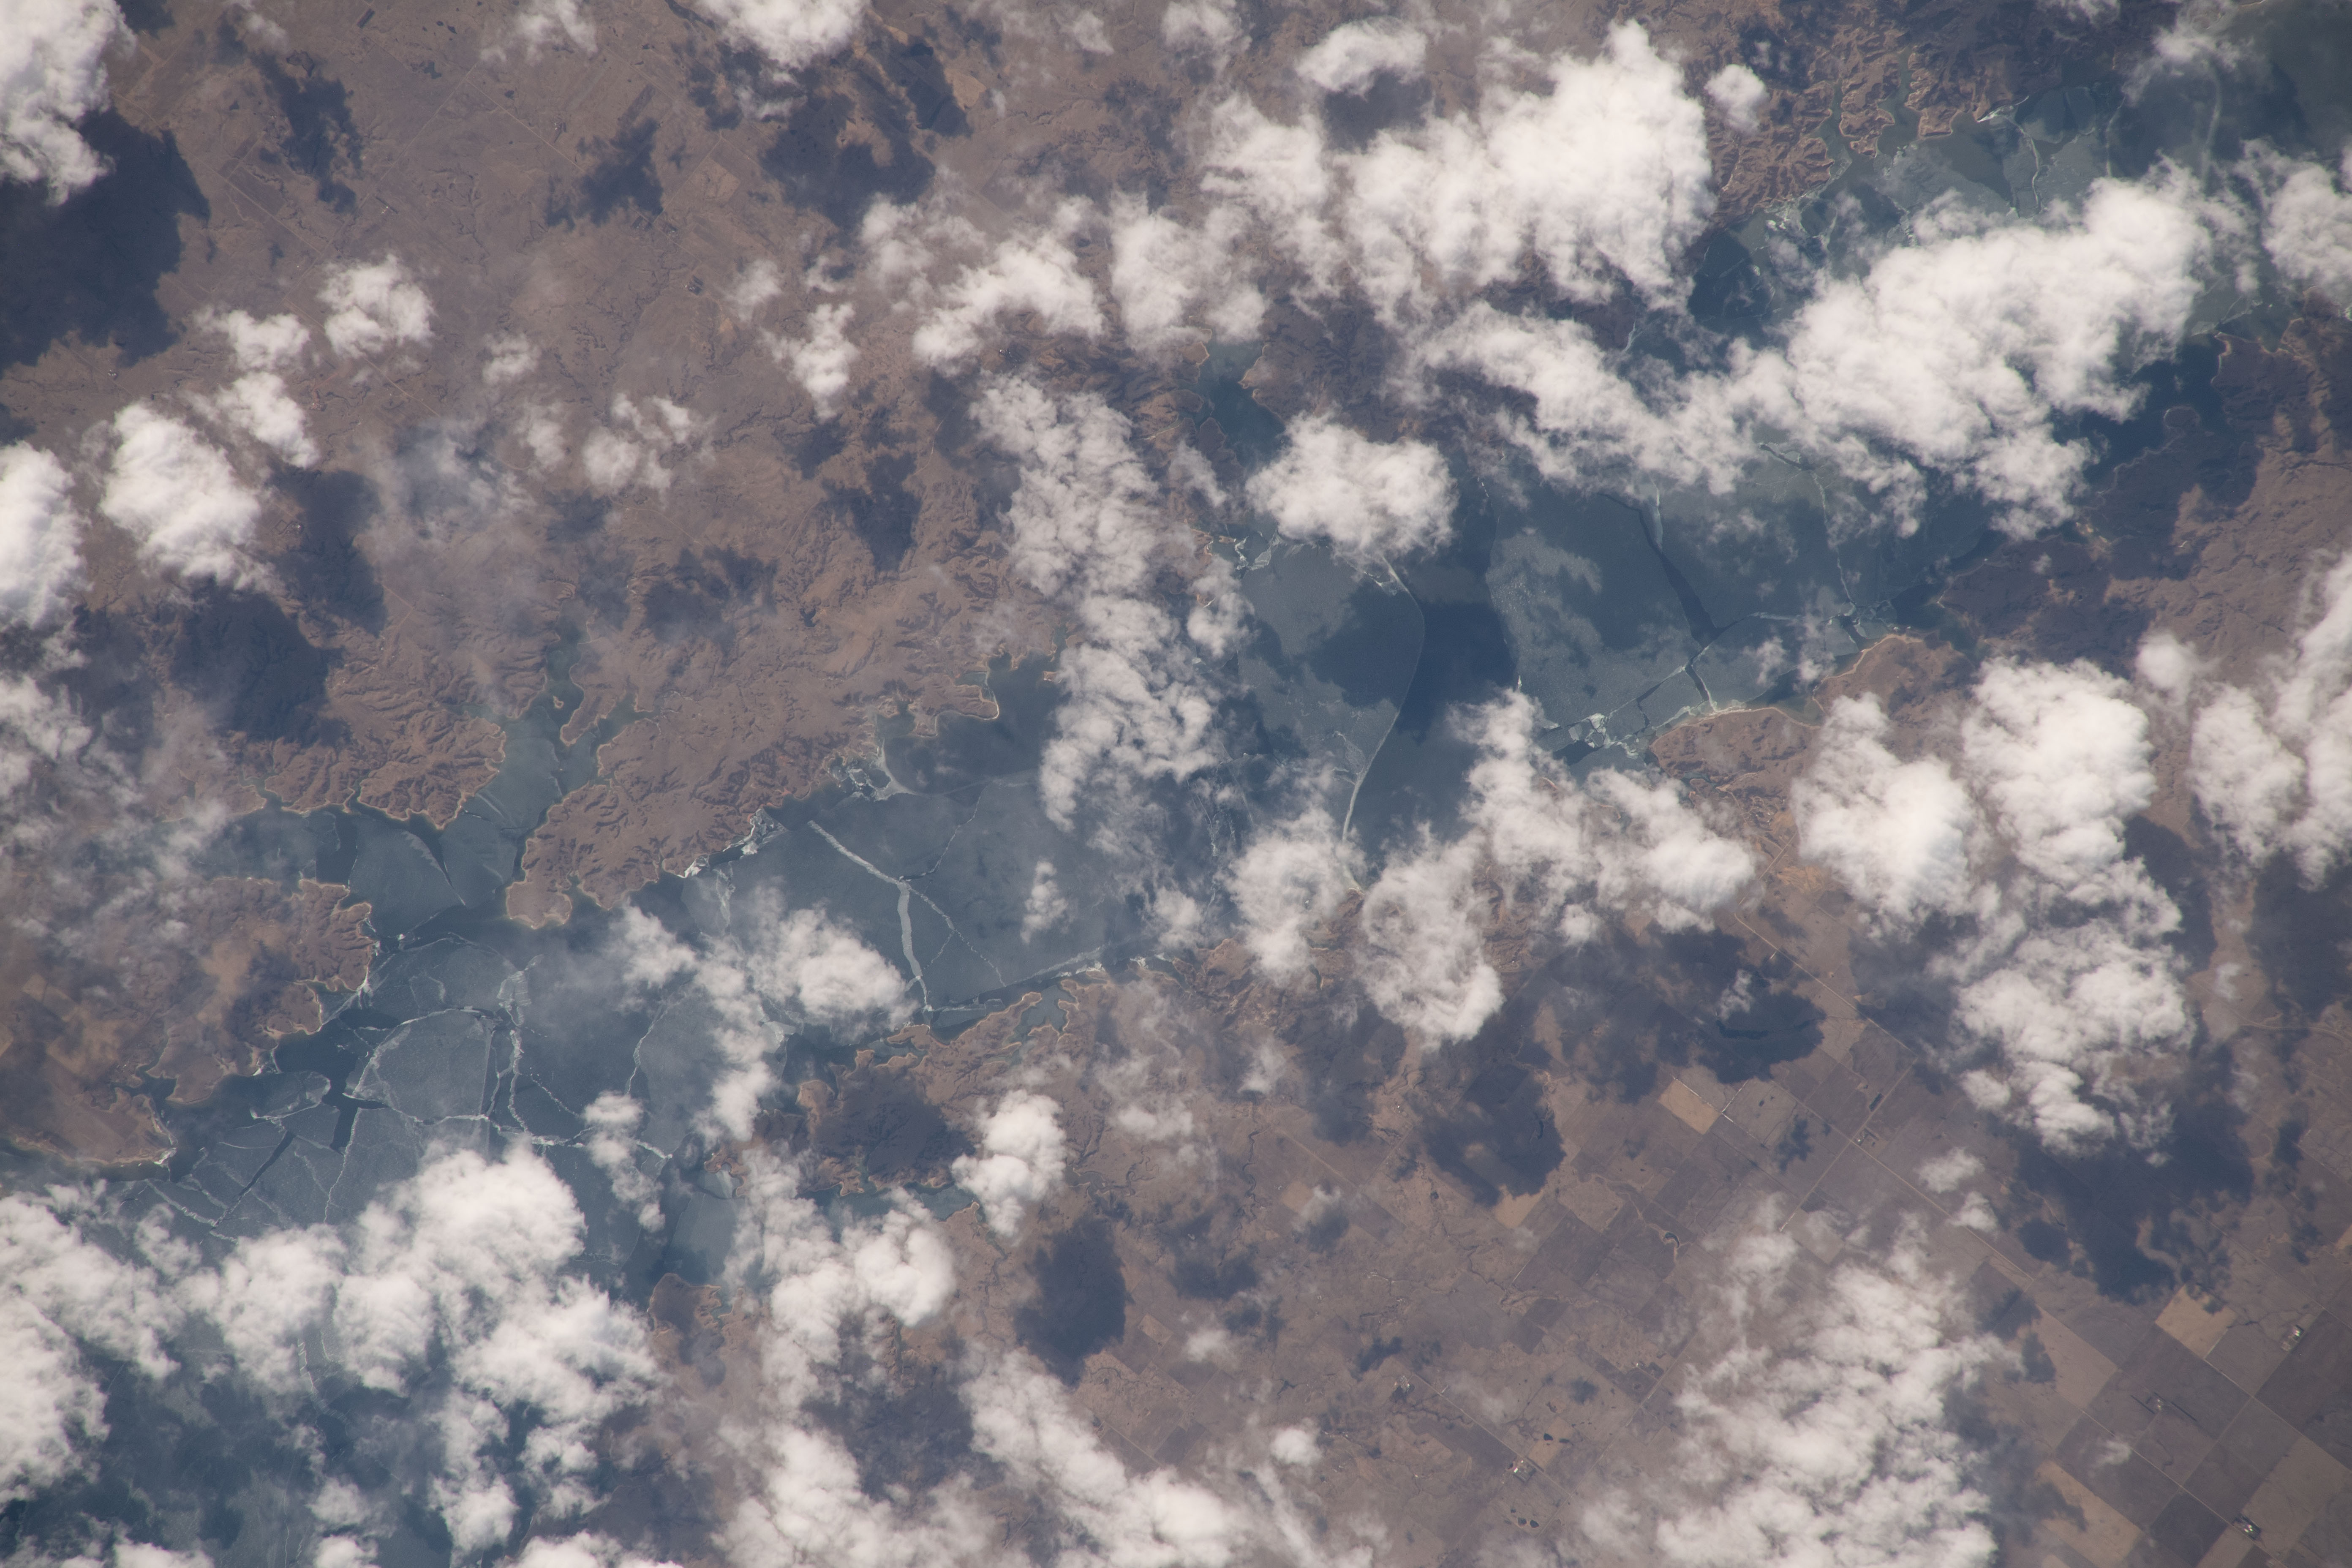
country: USA-NORTH DAKOTA
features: LAKE SAKAKAWEA, AGRICULTURE
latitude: 47.5
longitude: -102.0
